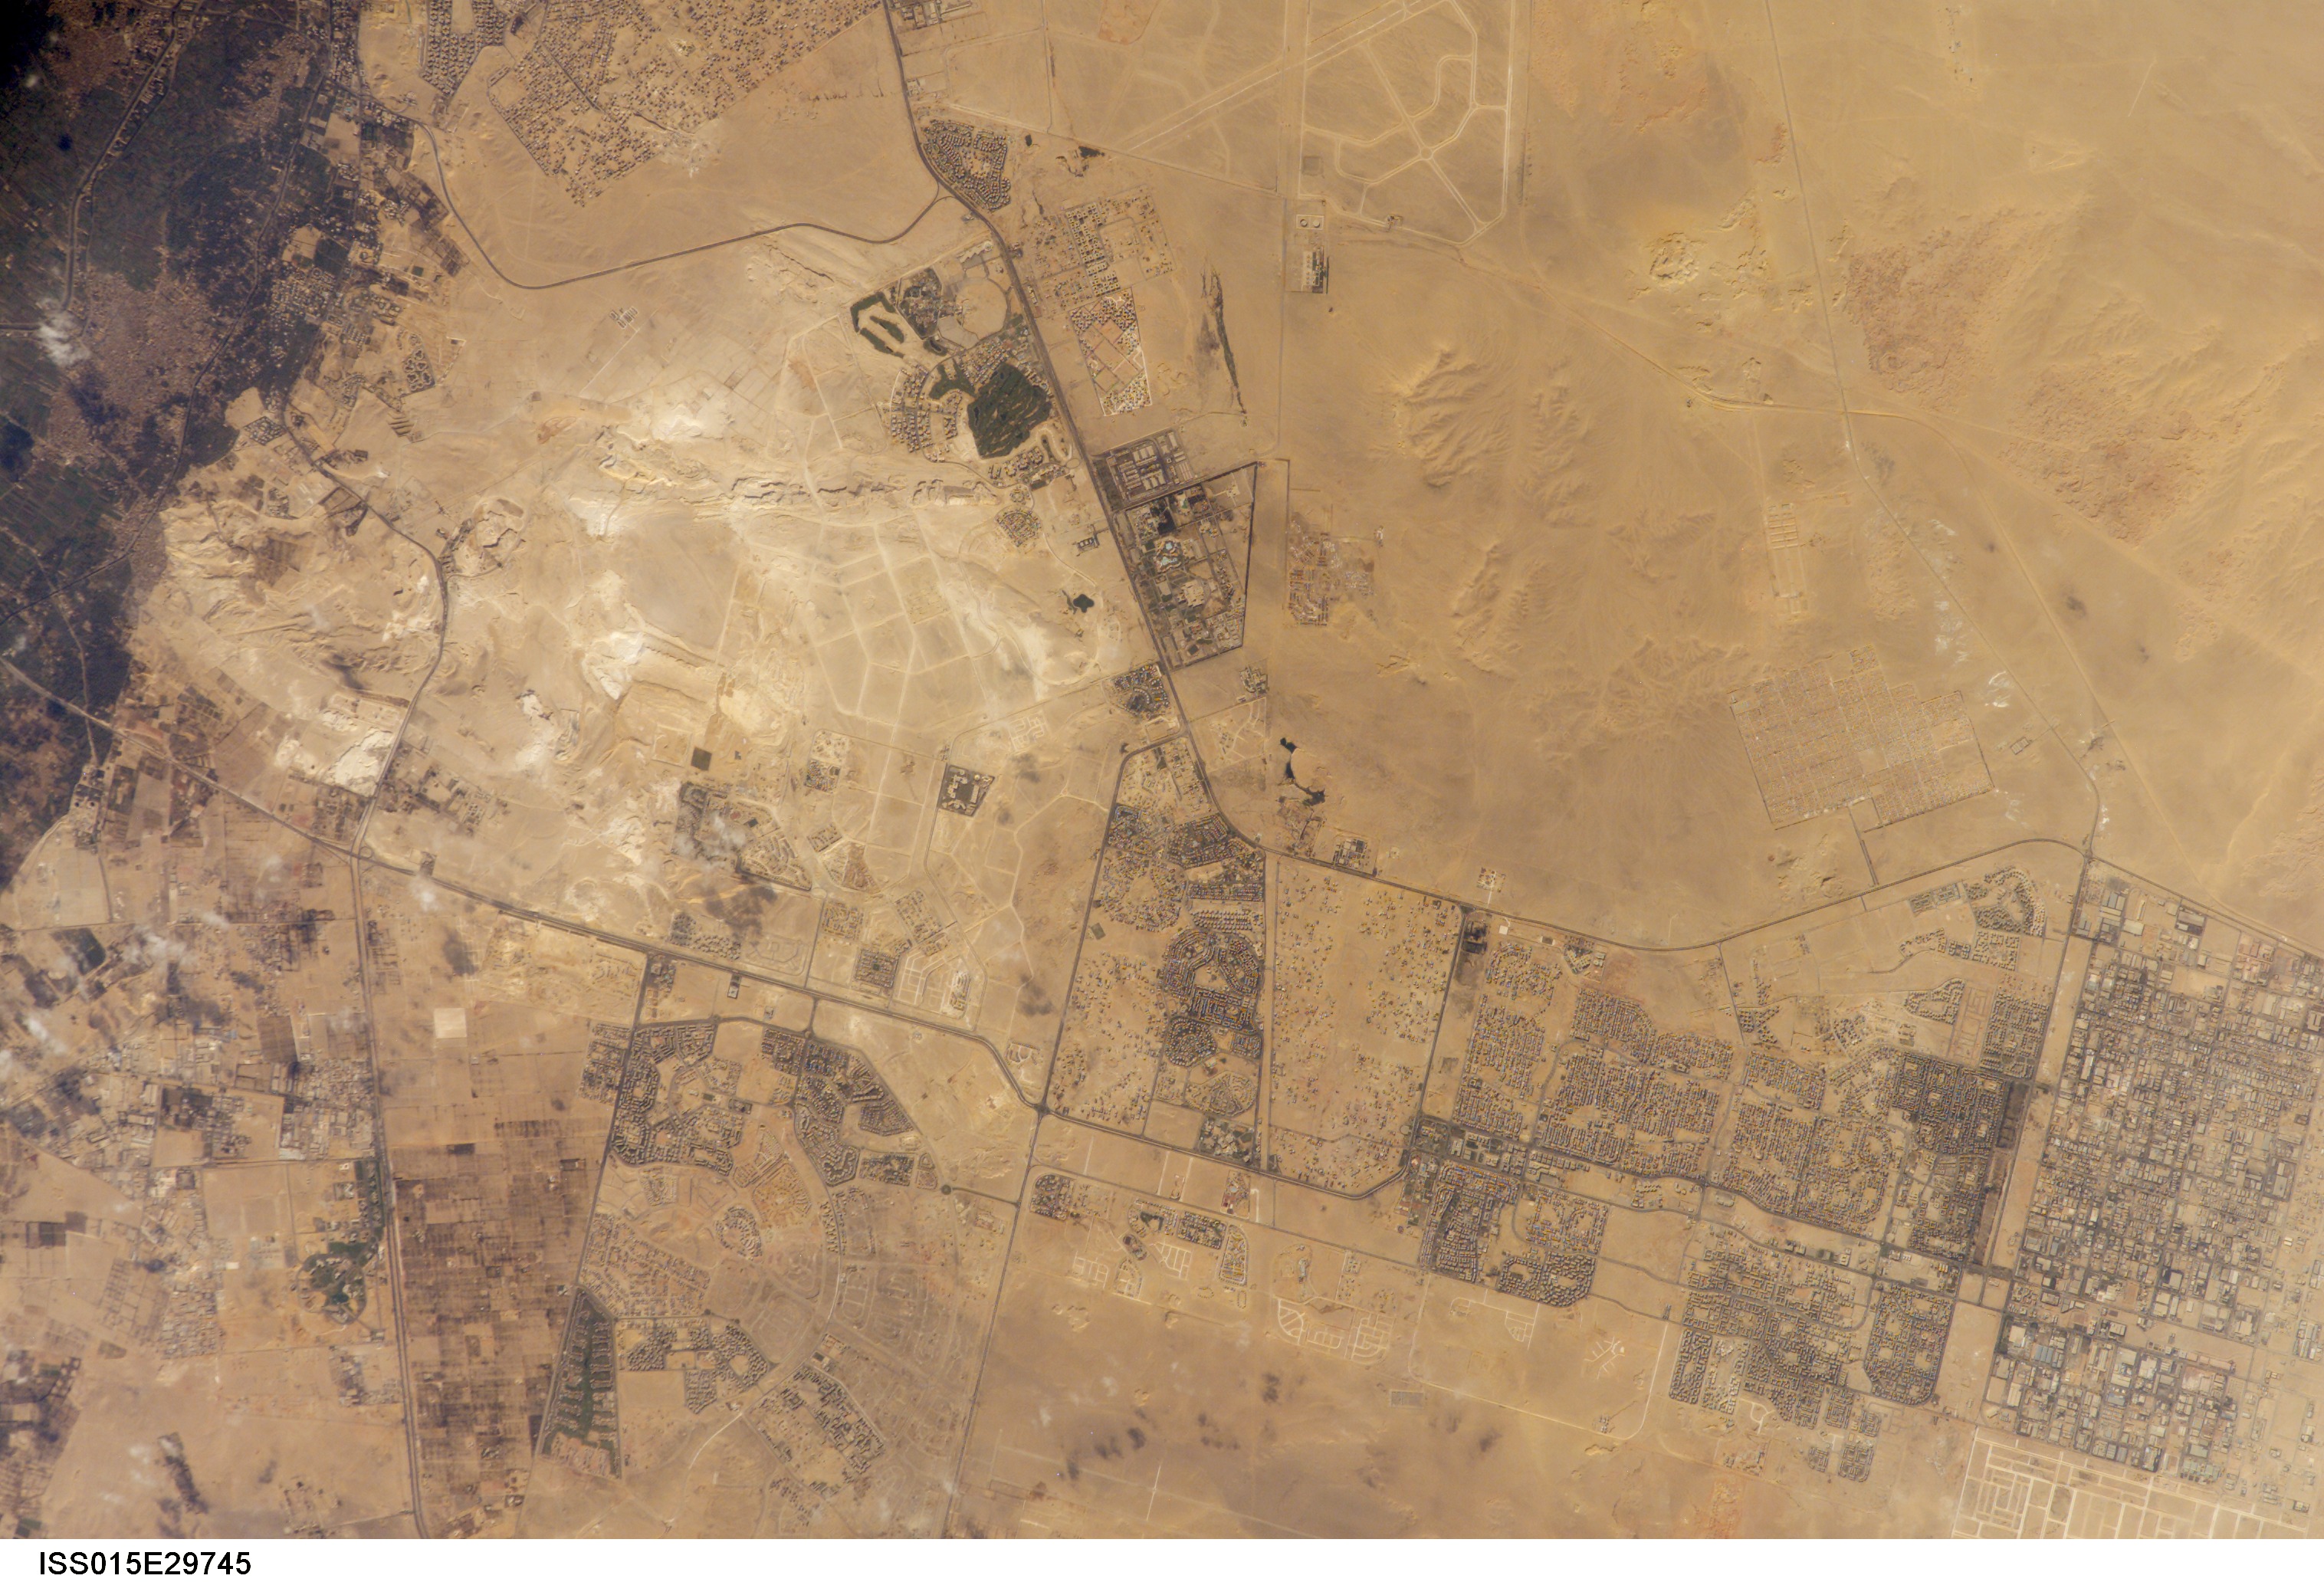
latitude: 30.0
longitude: 31.0
